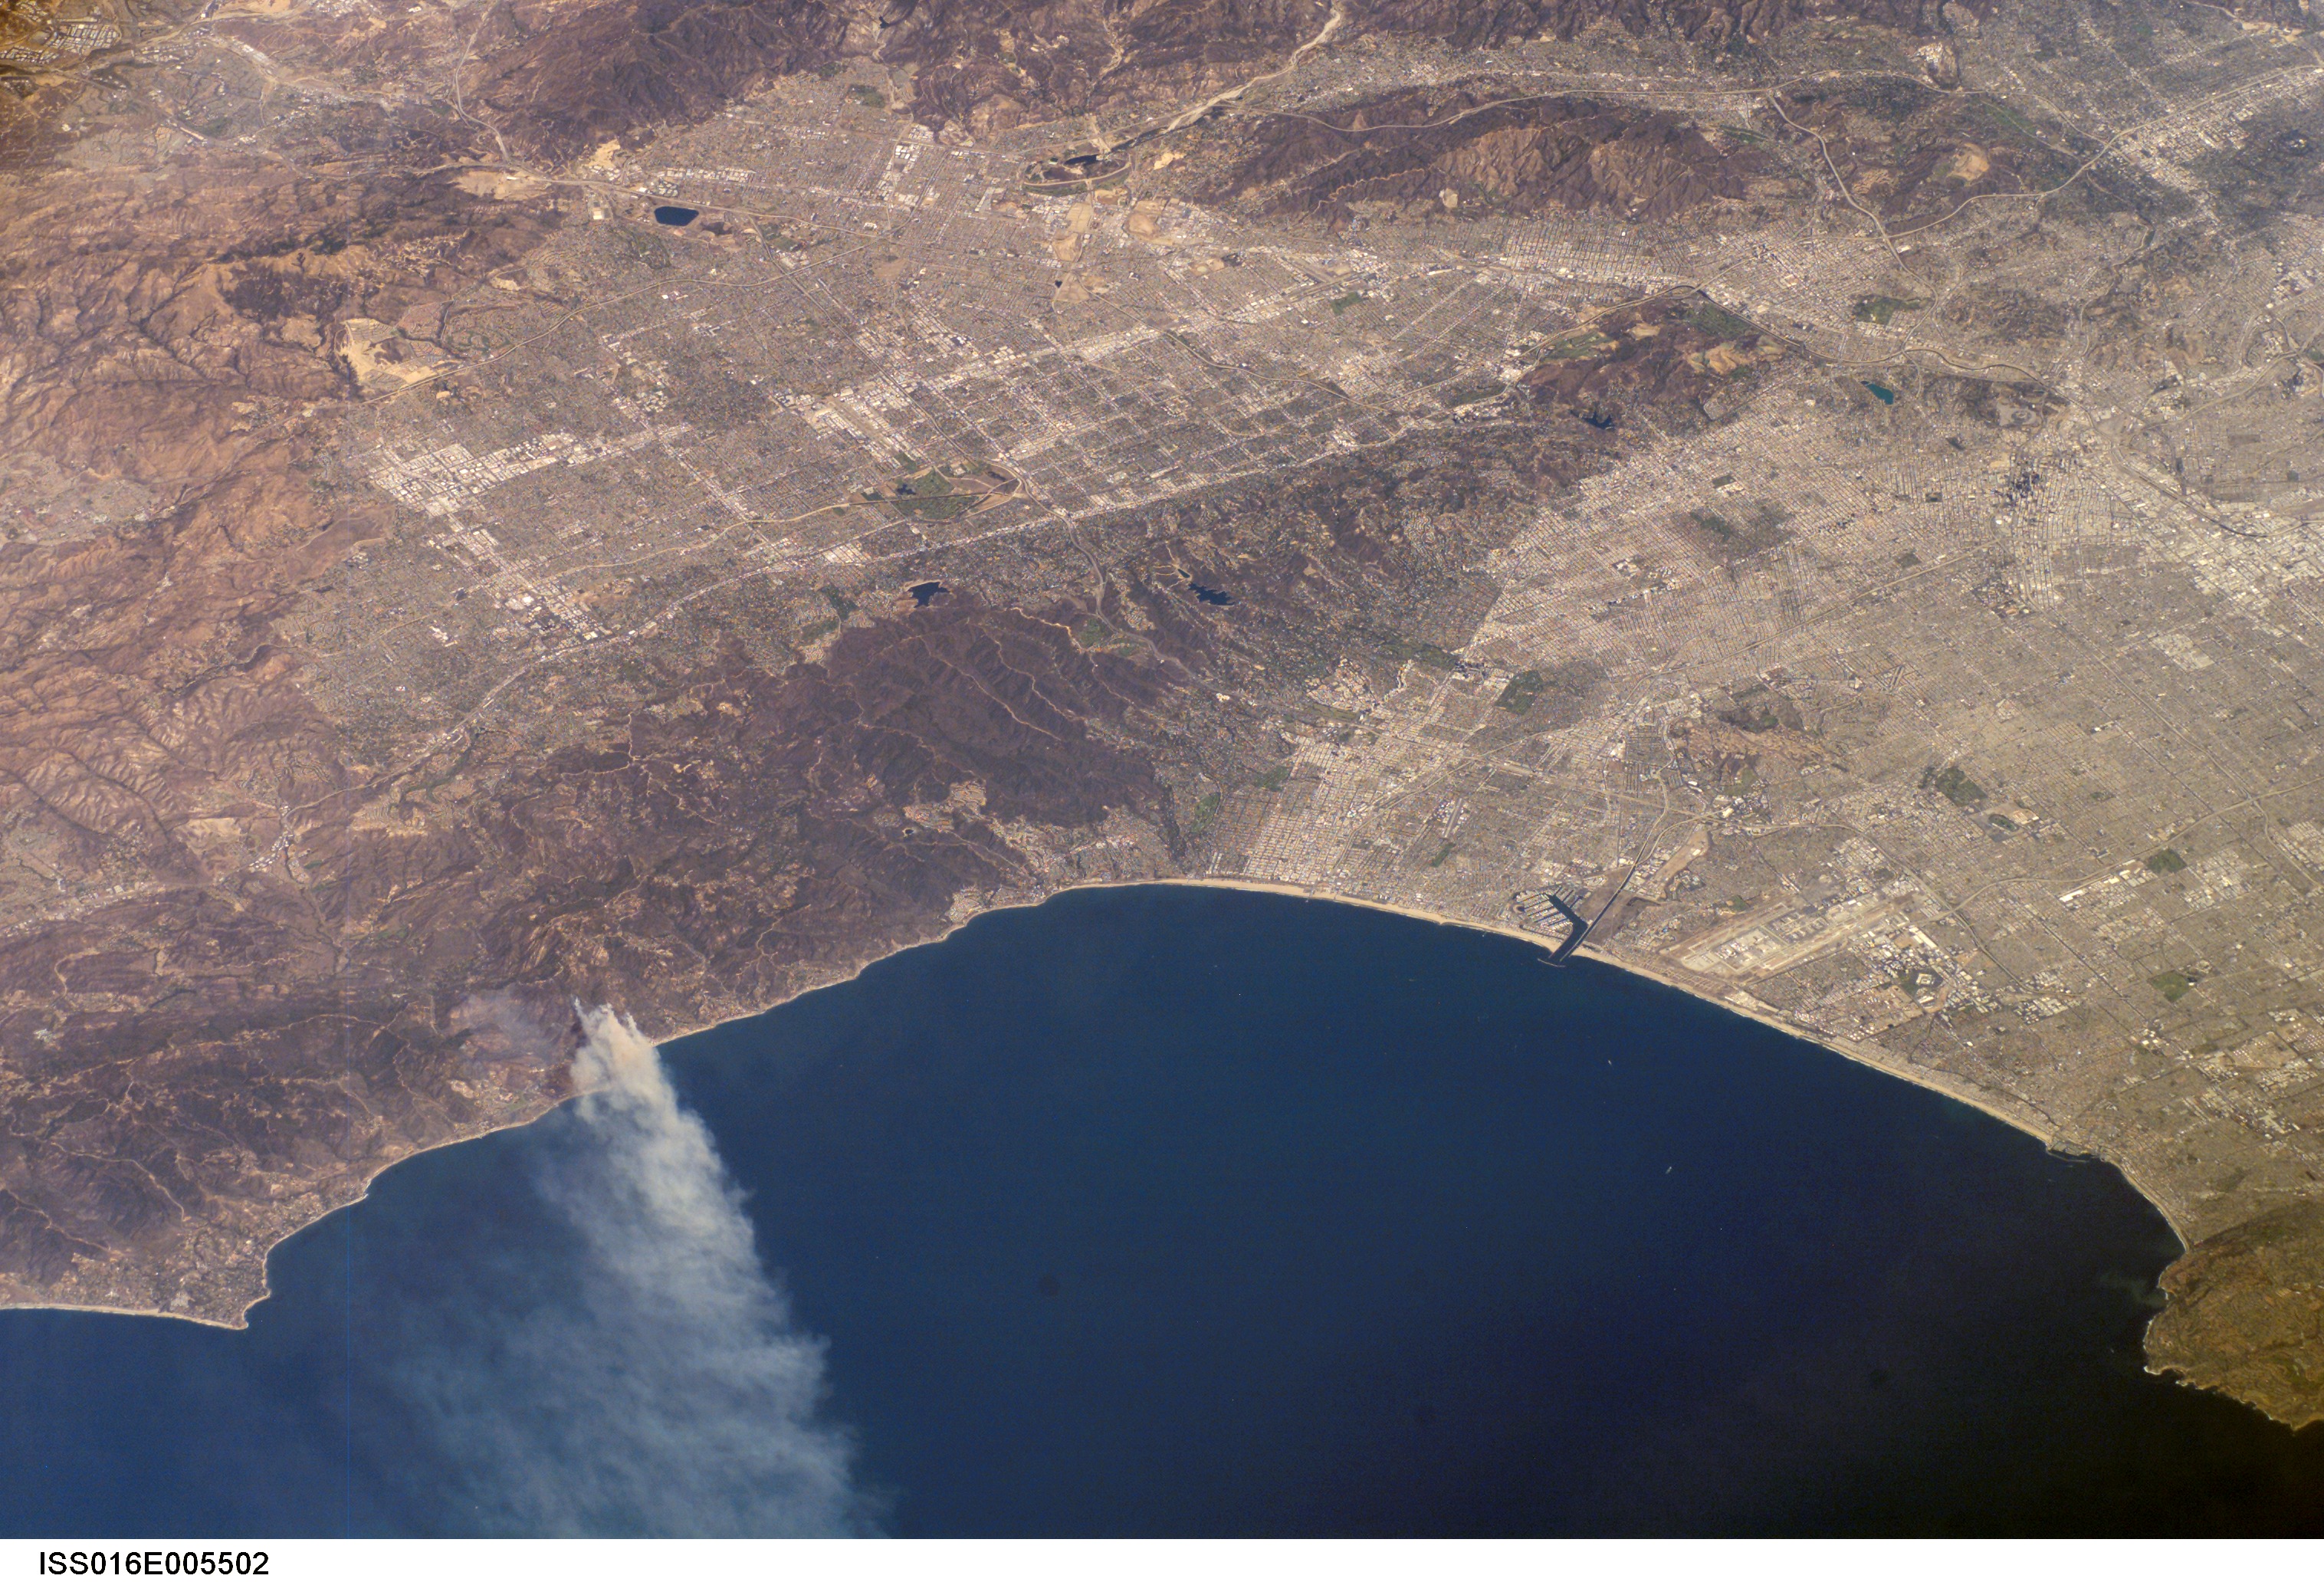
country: USA-CALIFORNIA
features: SANTA MONICA, VAN NUYS, SMOKE
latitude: 34.0
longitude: -118.5
